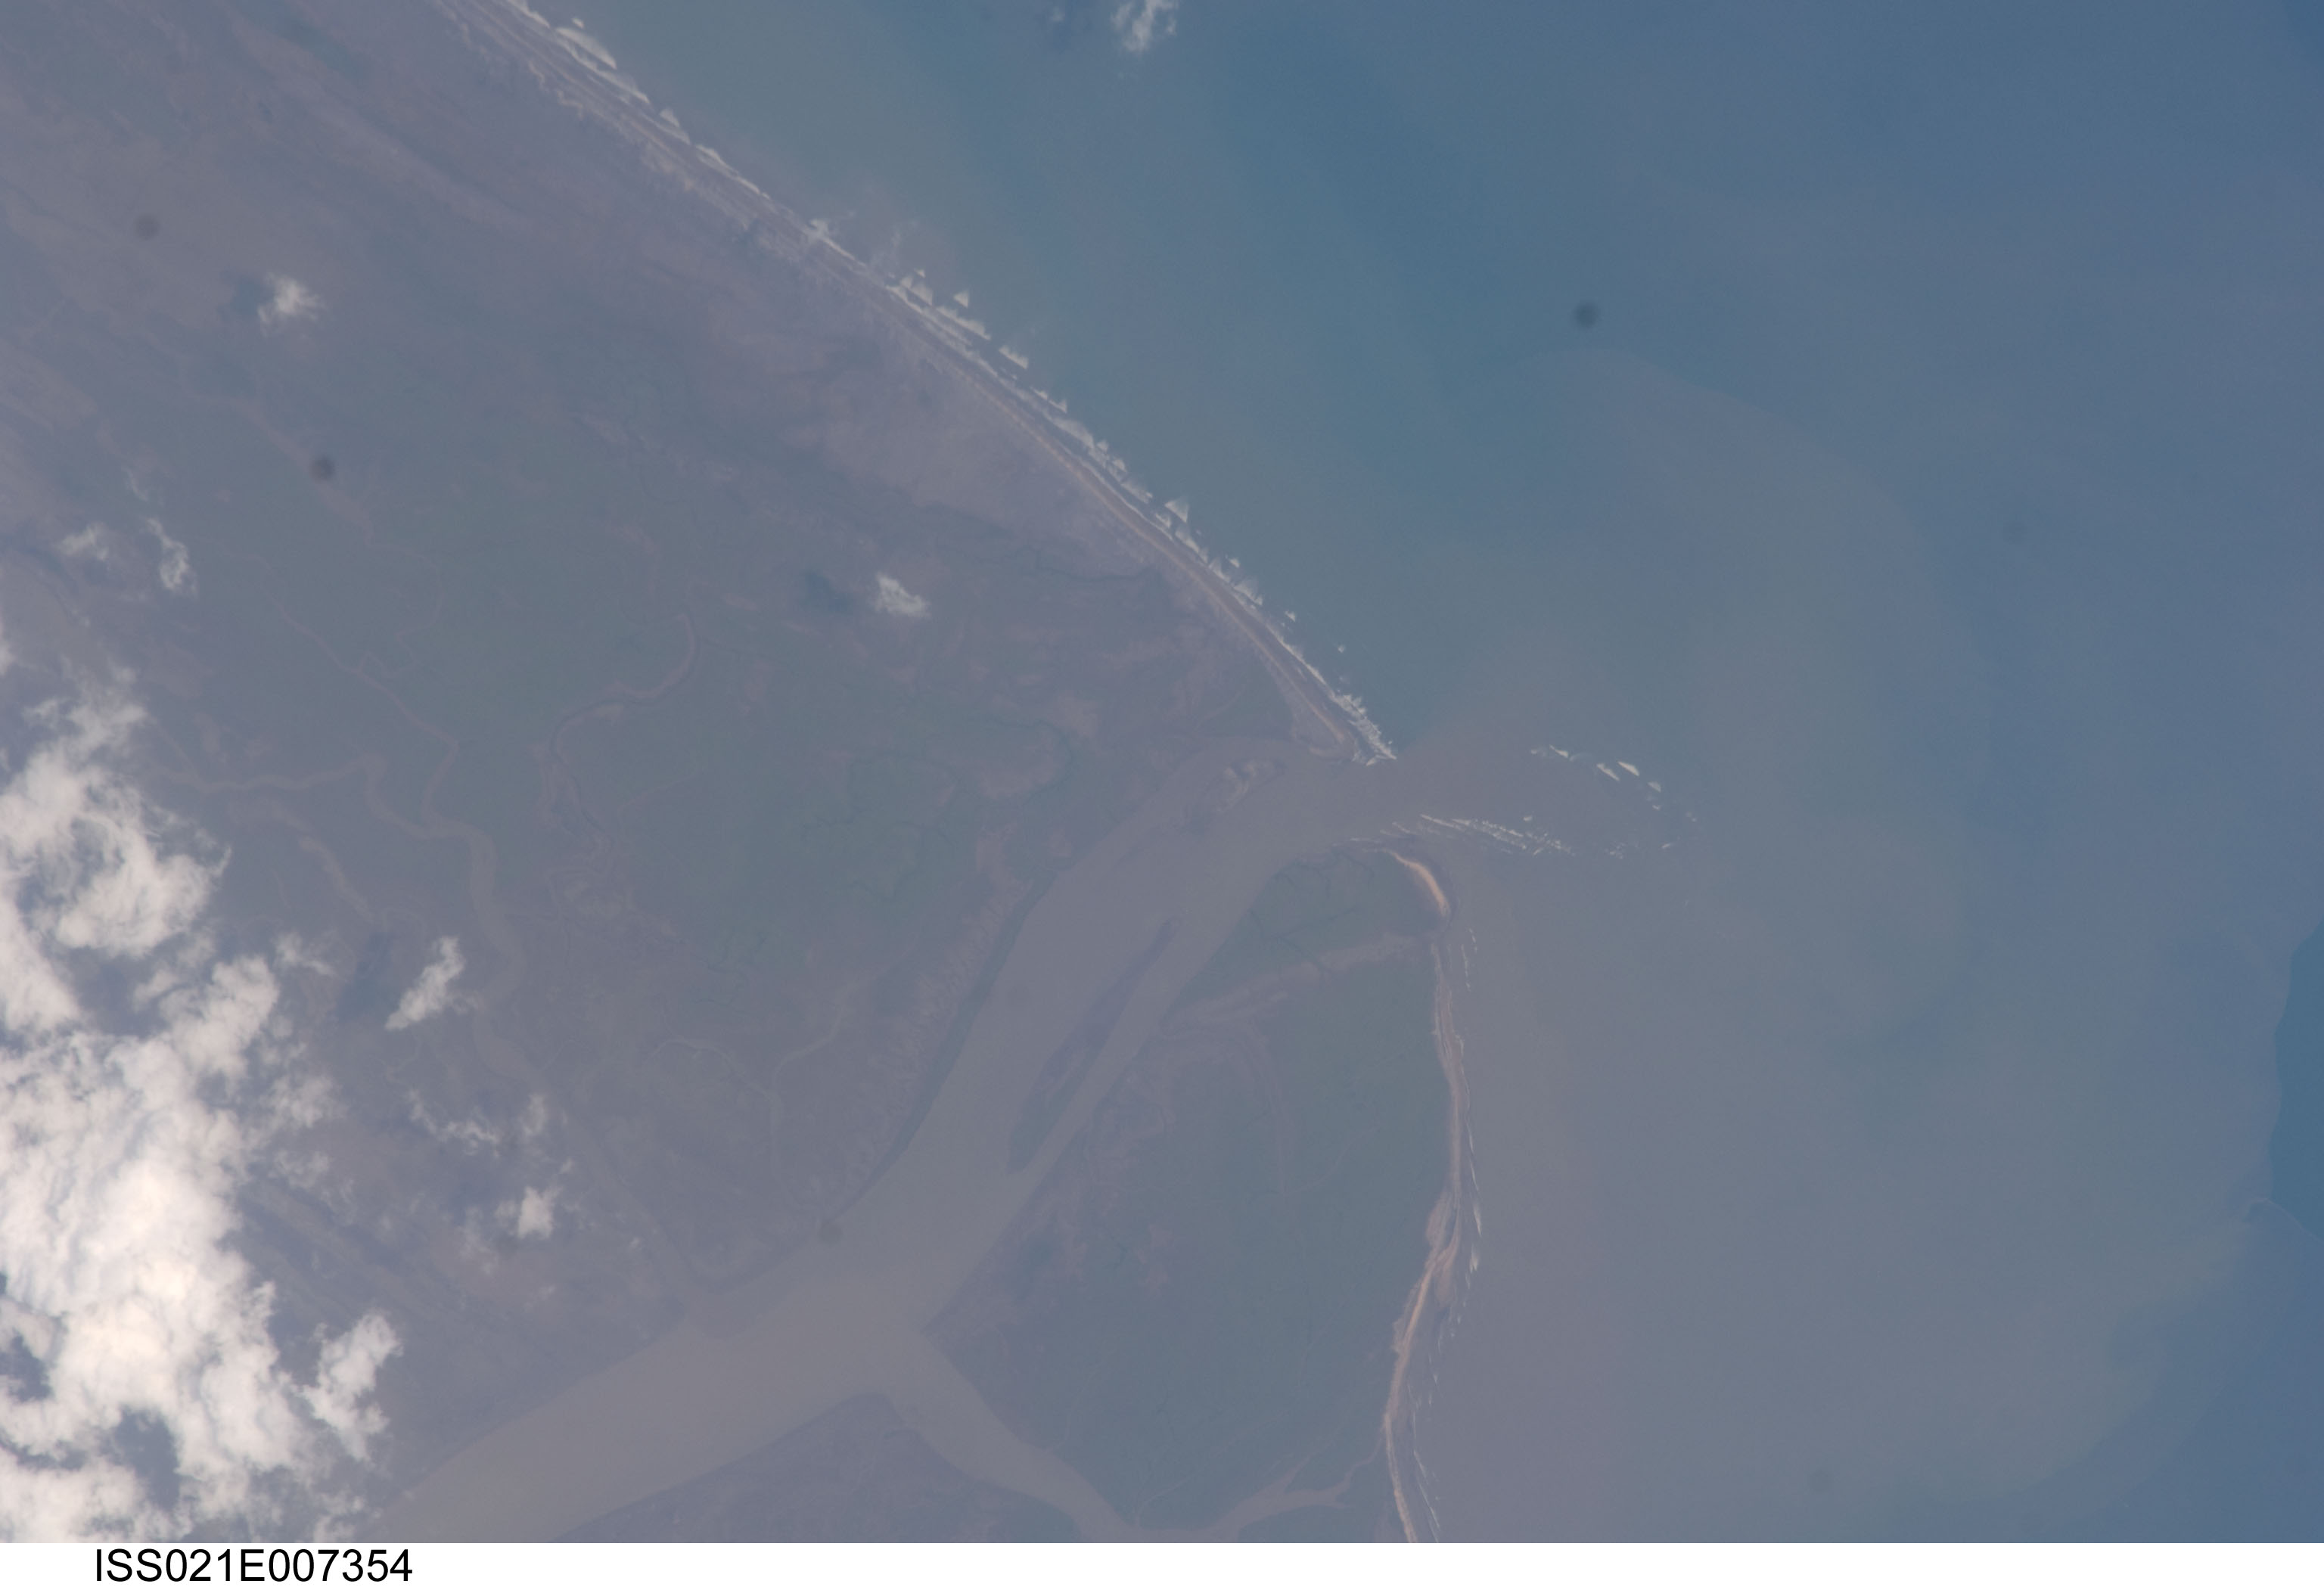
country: INDIA
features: KRISHNA R. DELTA, COAST, SEDIMENT
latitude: 15.7
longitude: 80.8
